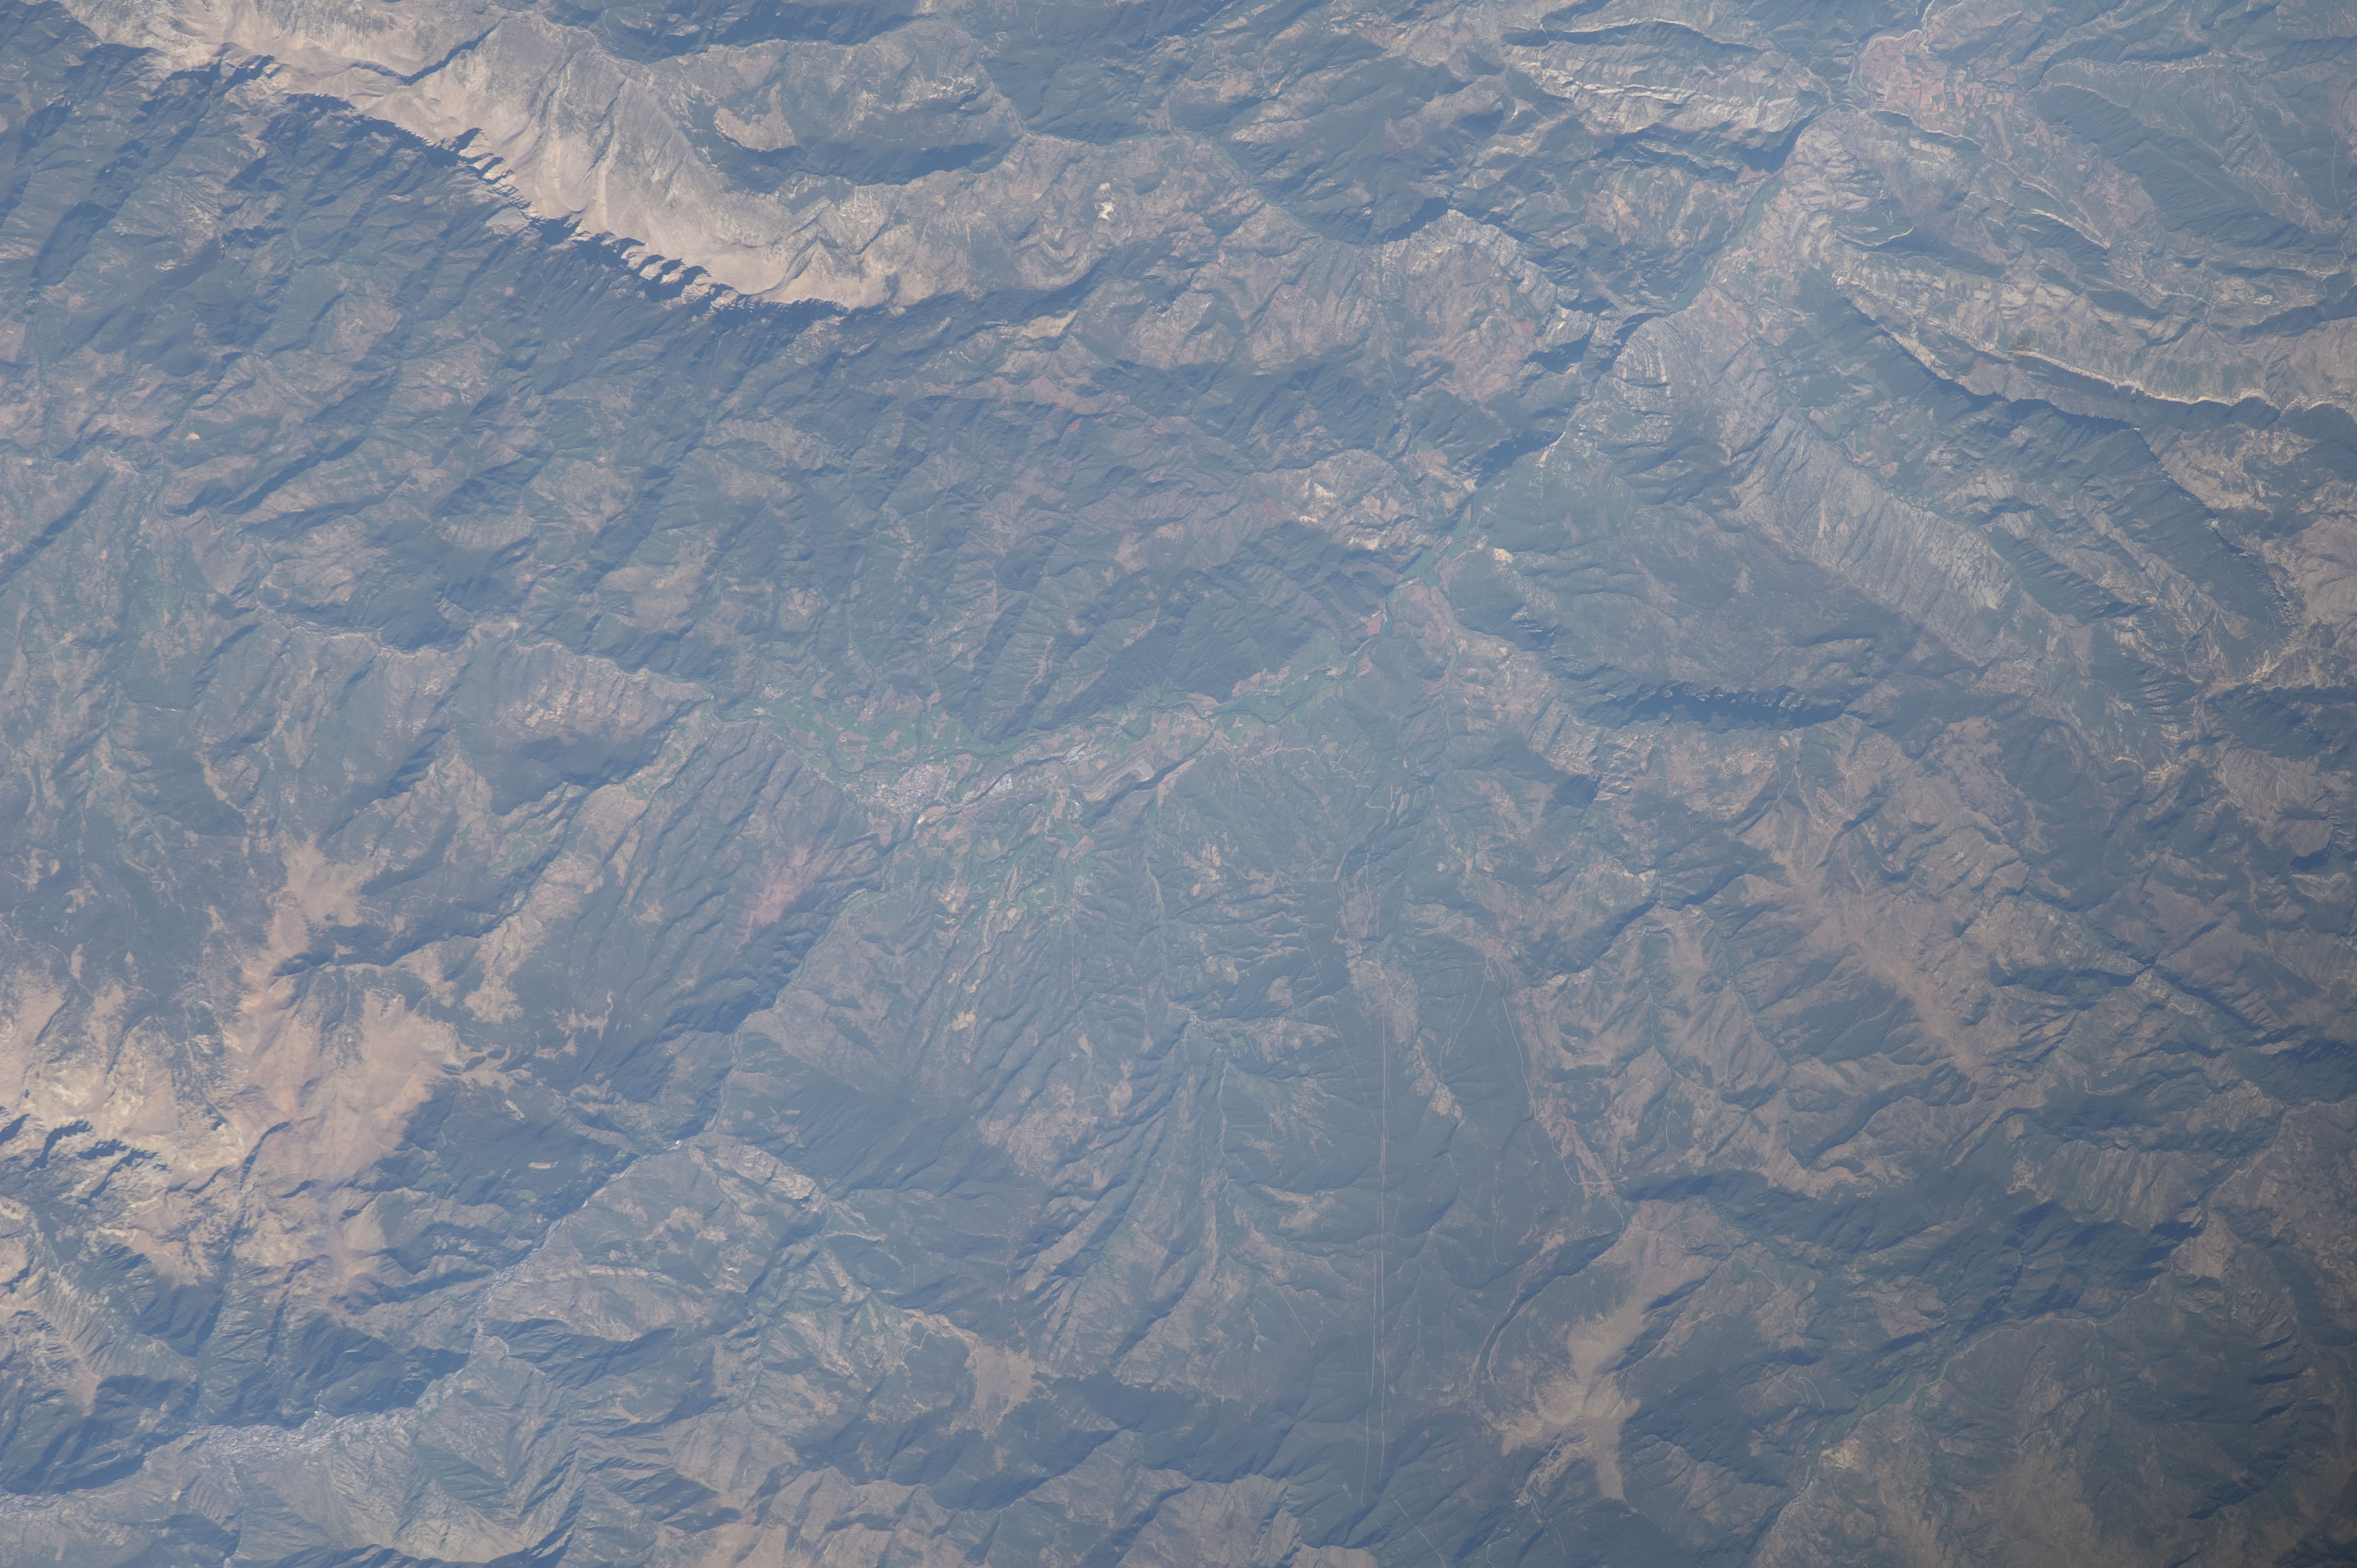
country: SPAIN
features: CADI MT., URGELL R., SEU D'URGELL
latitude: 42.4
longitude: 1.4
